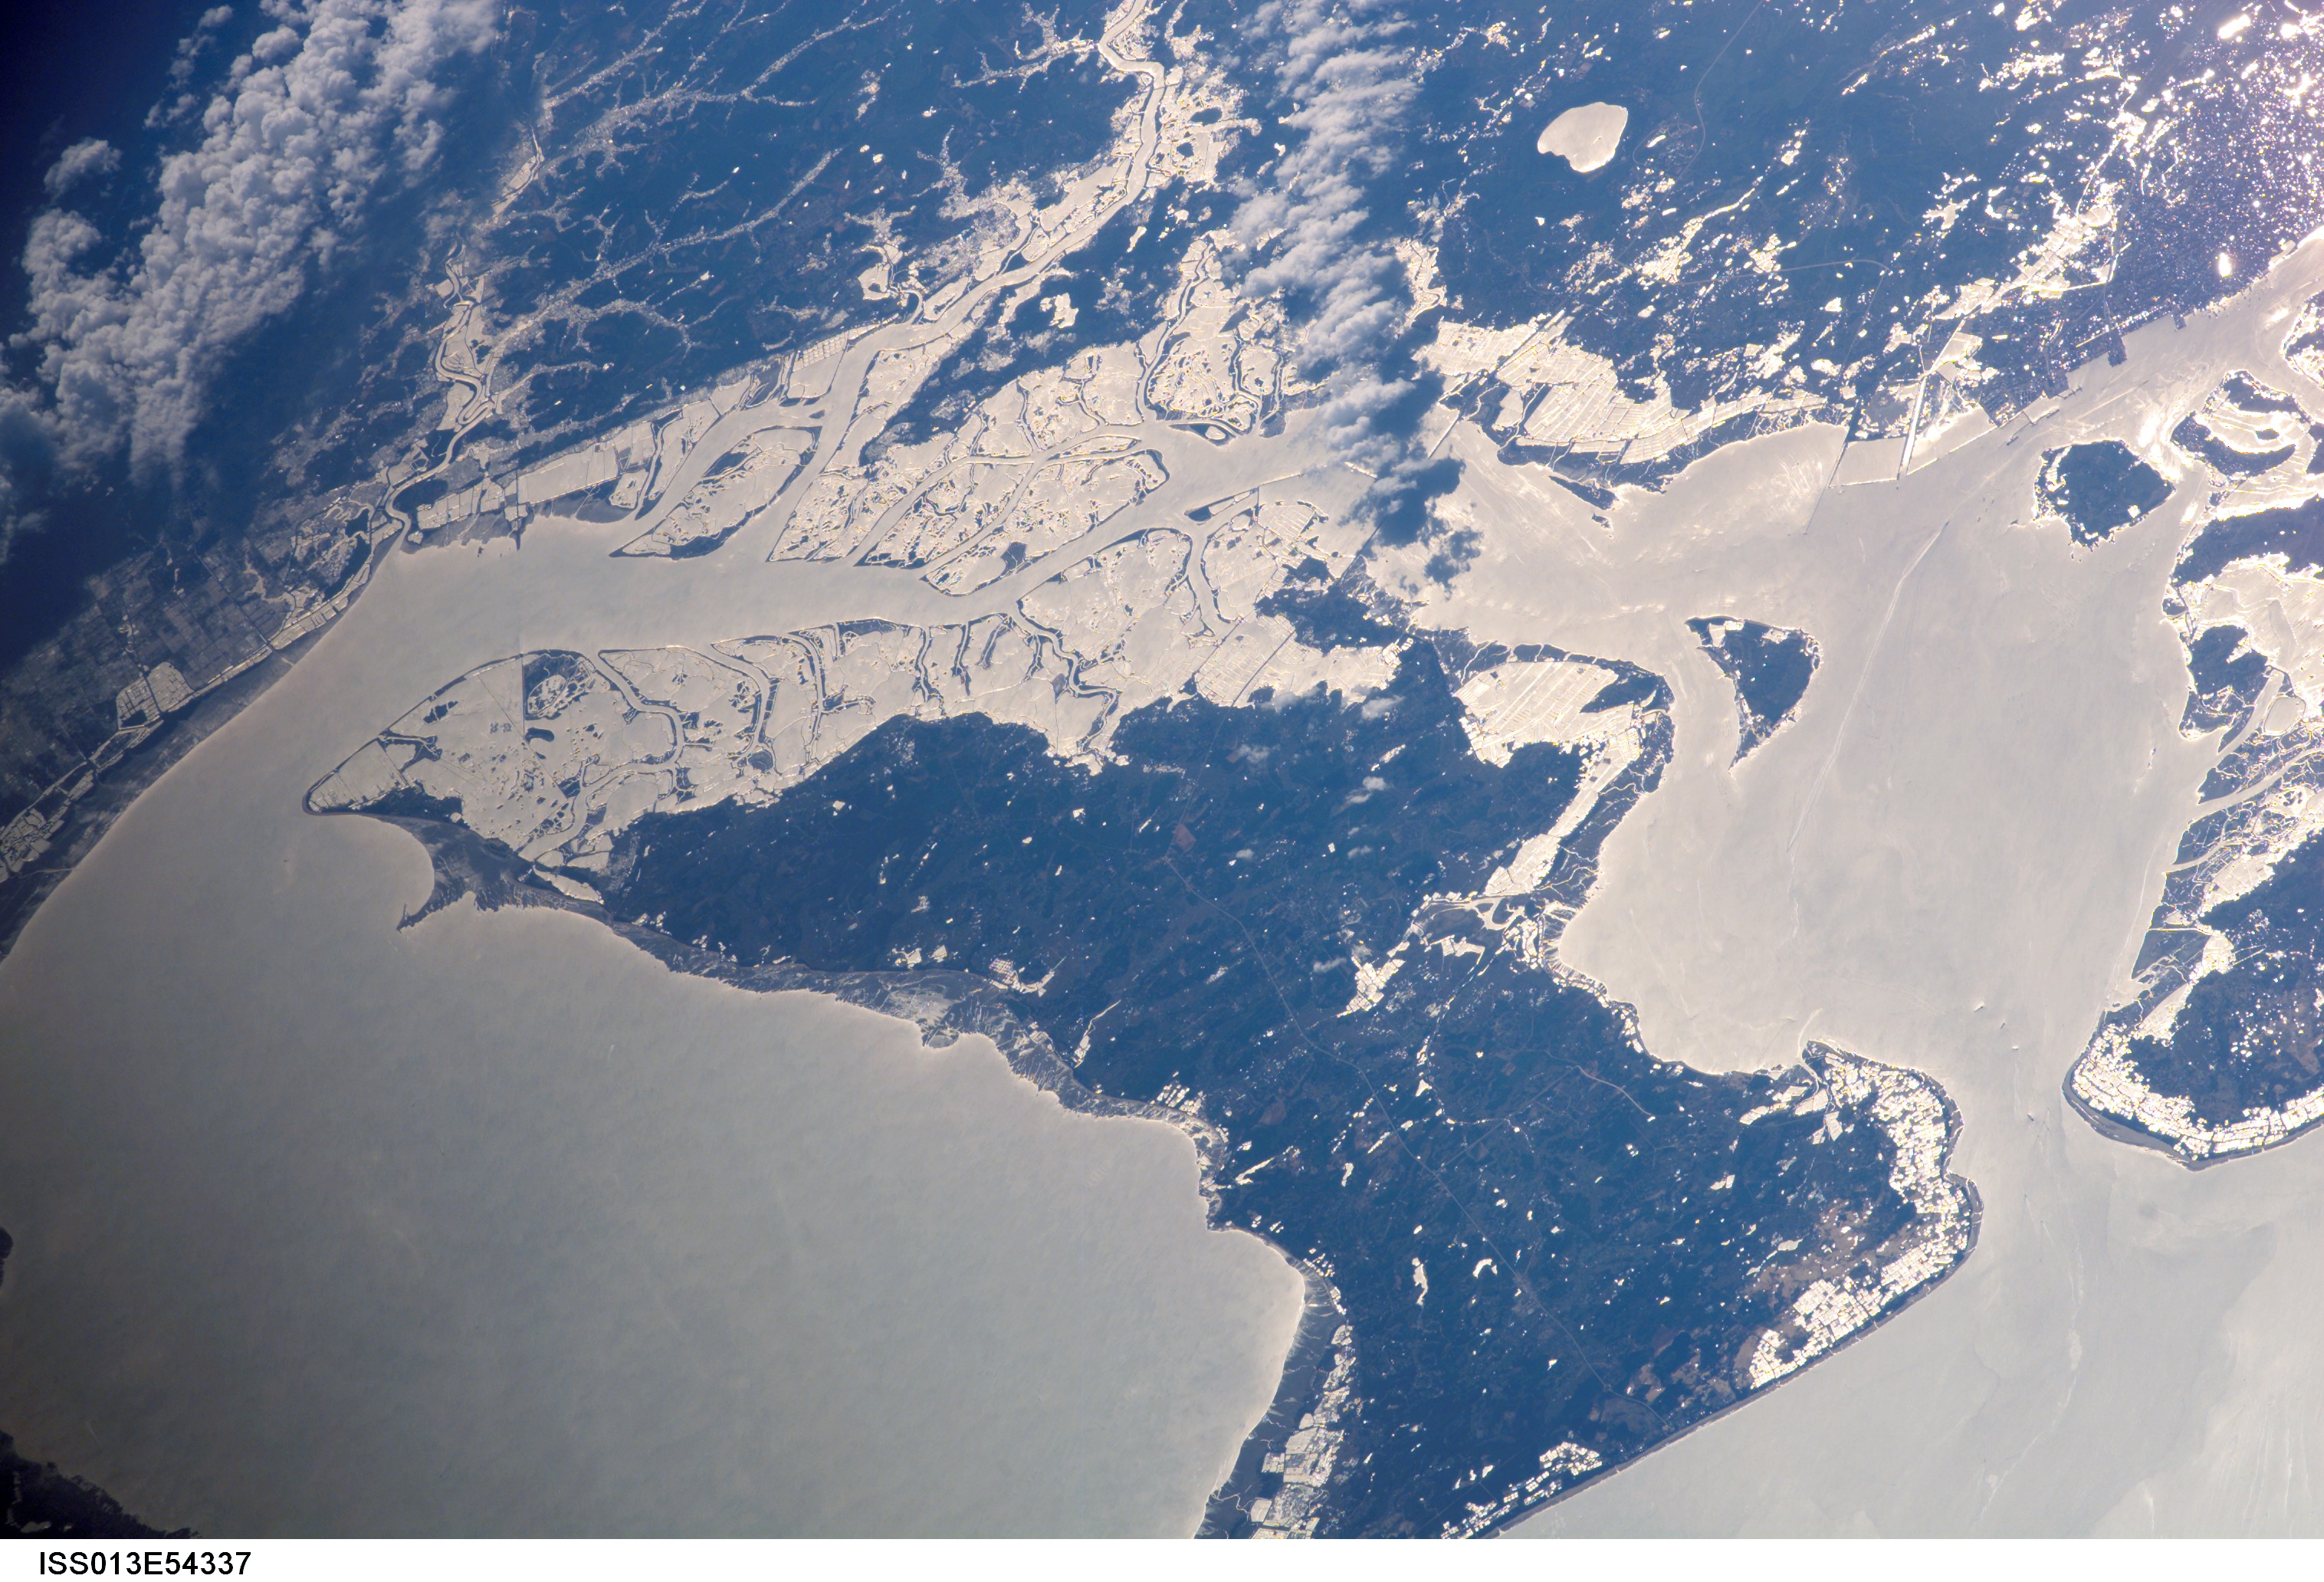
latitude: 21.0
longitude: 110.3
